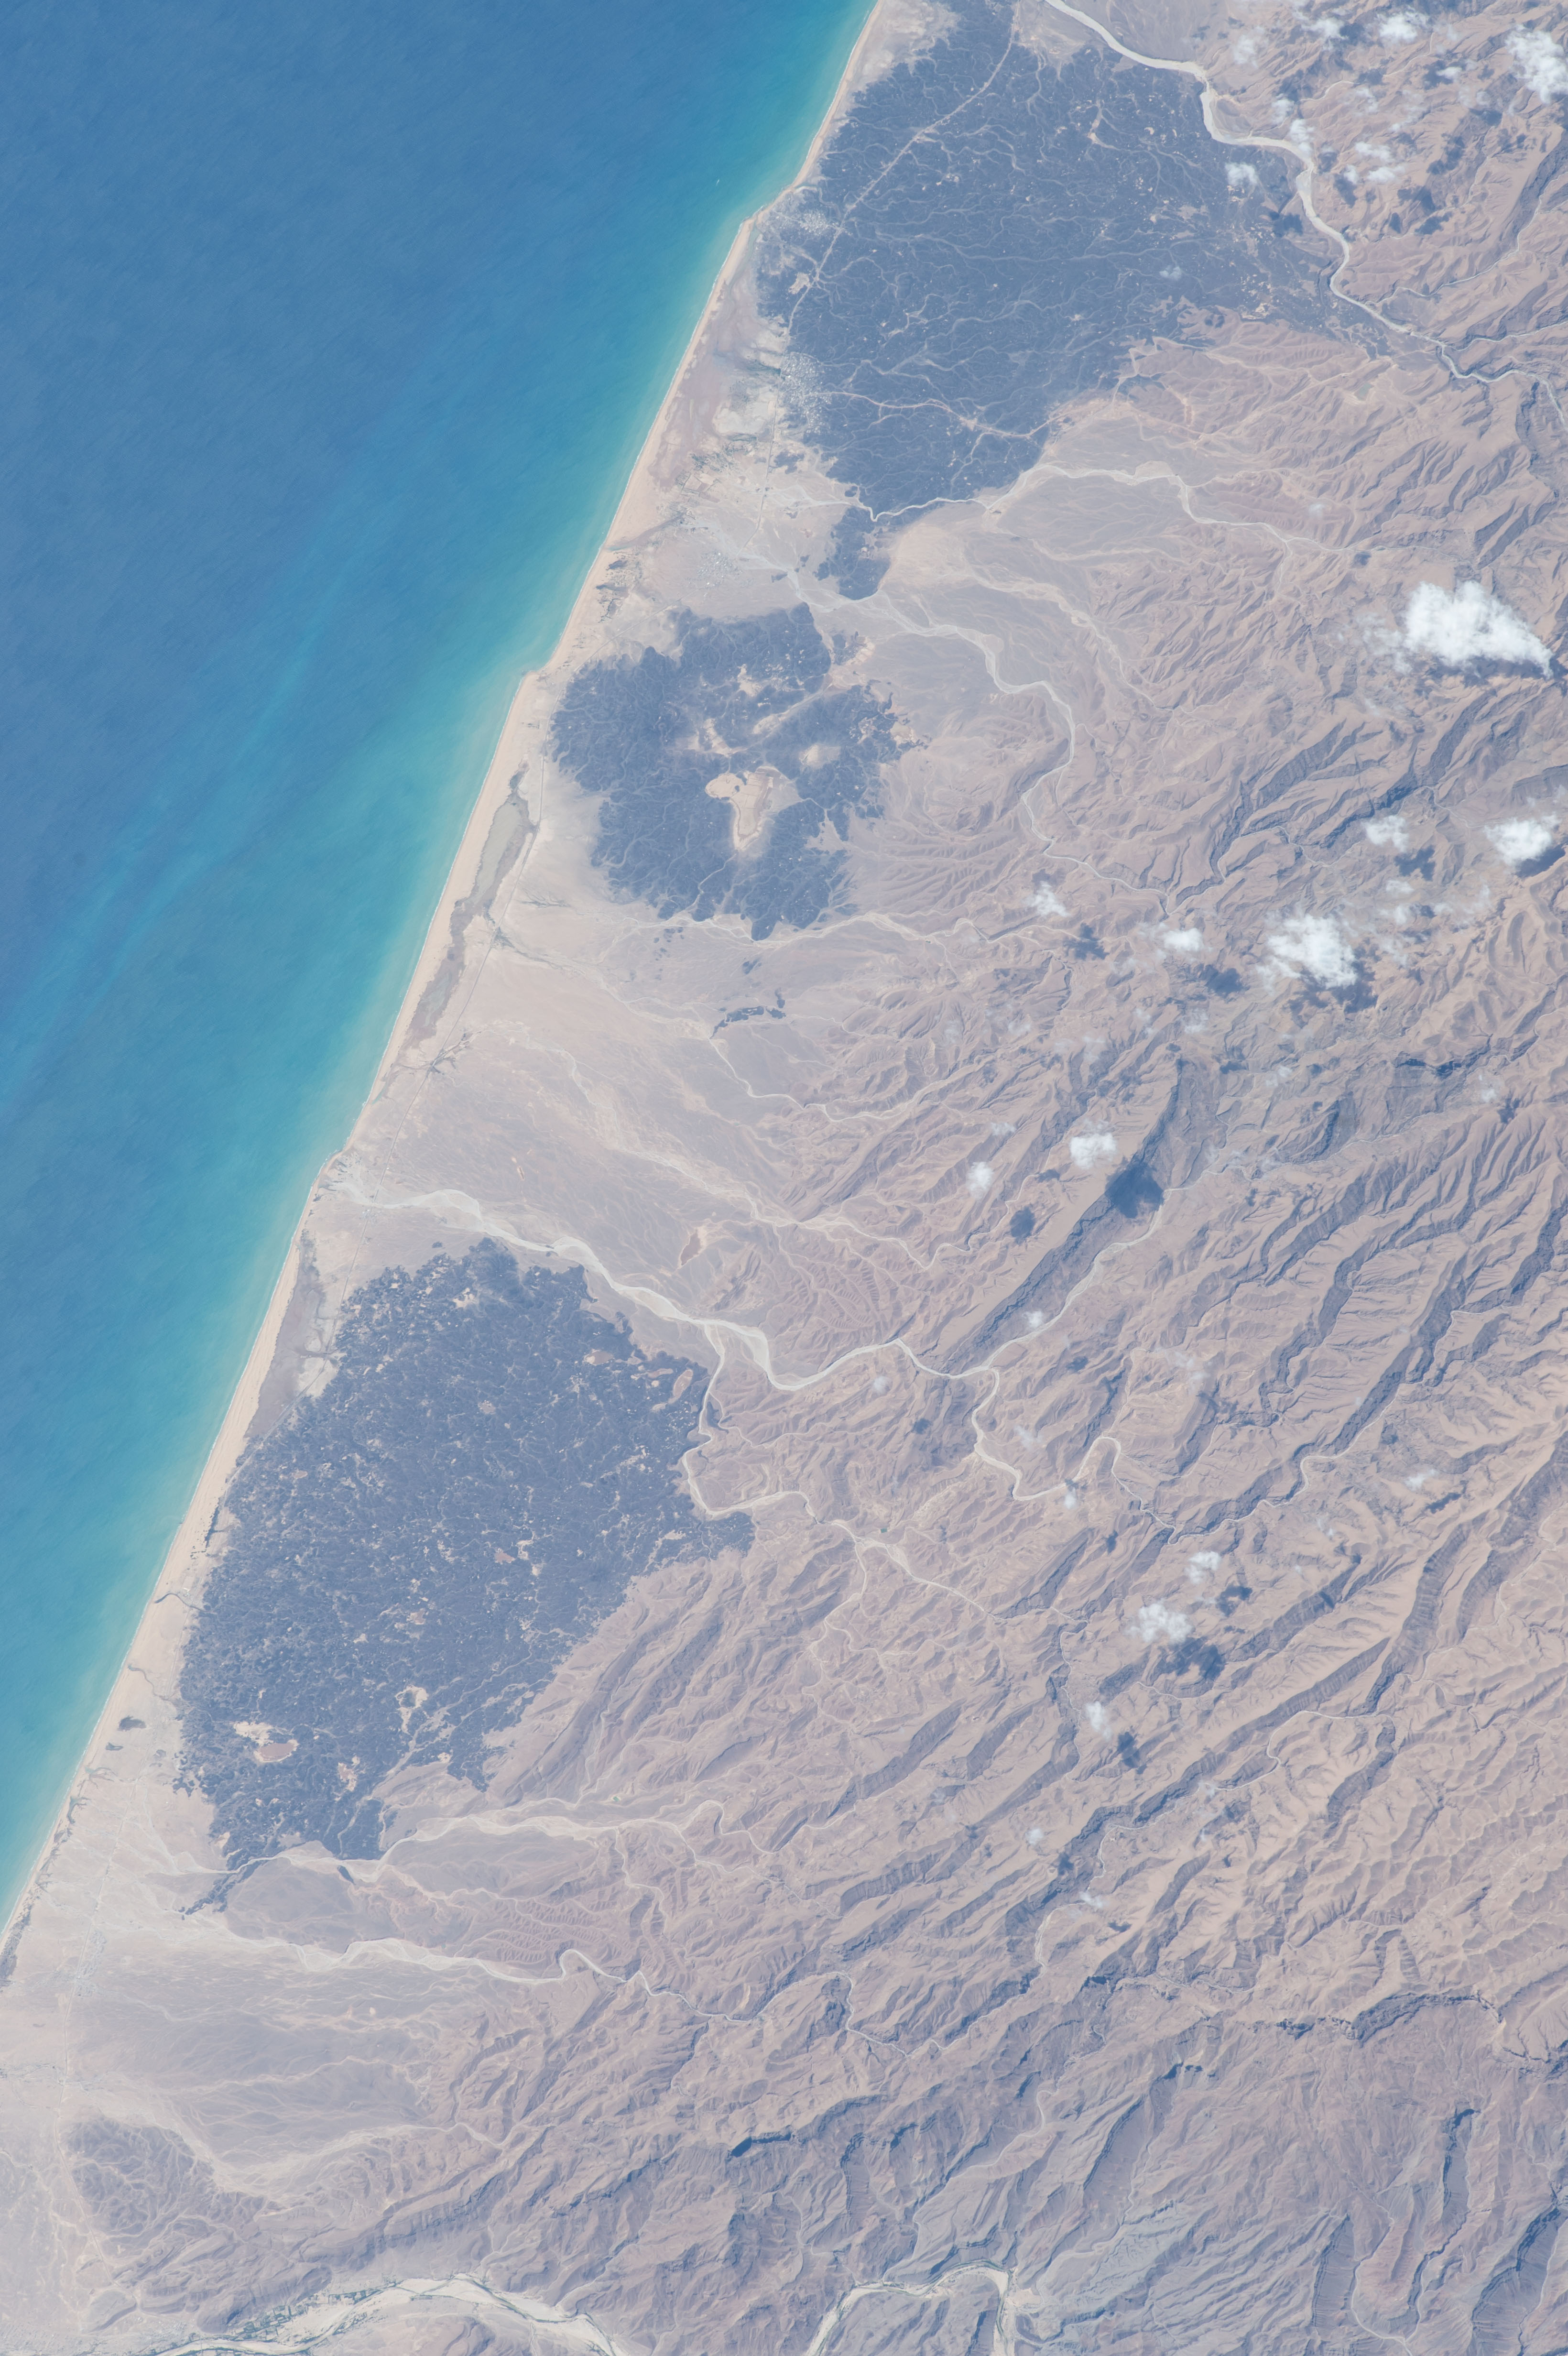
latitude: 15.2
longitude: 50.9
